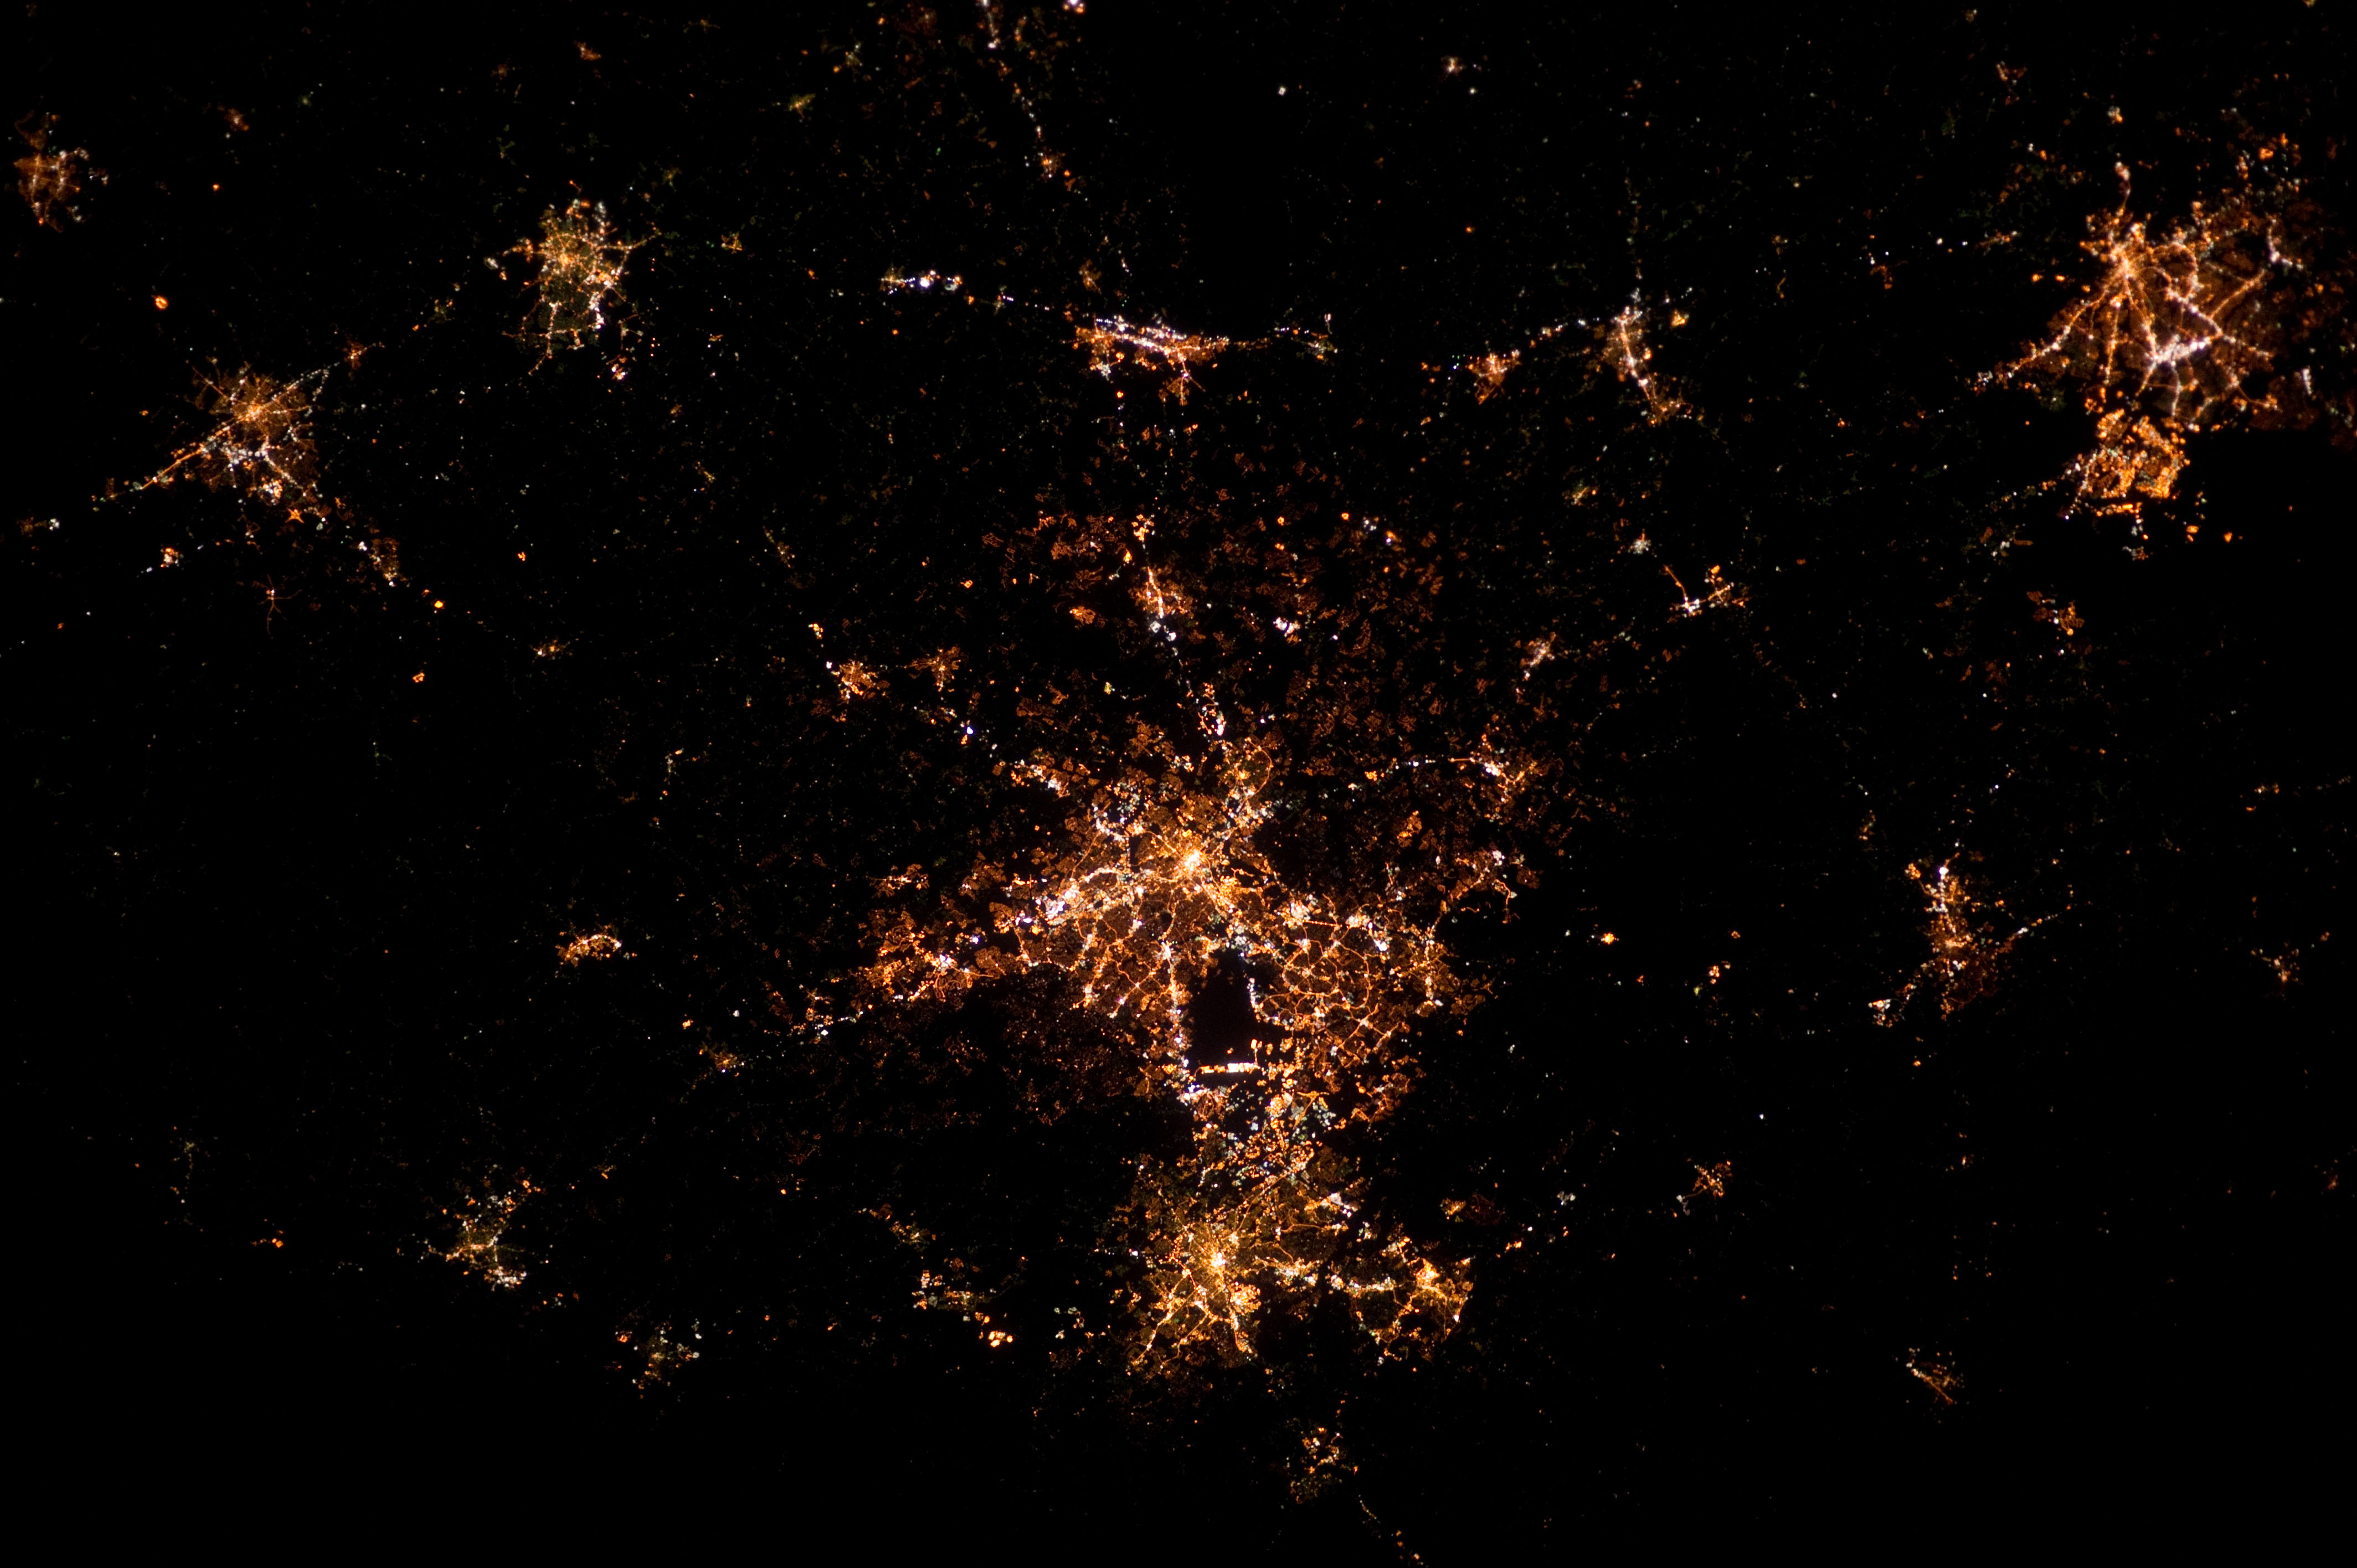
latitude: 35.8
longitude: -78.6
